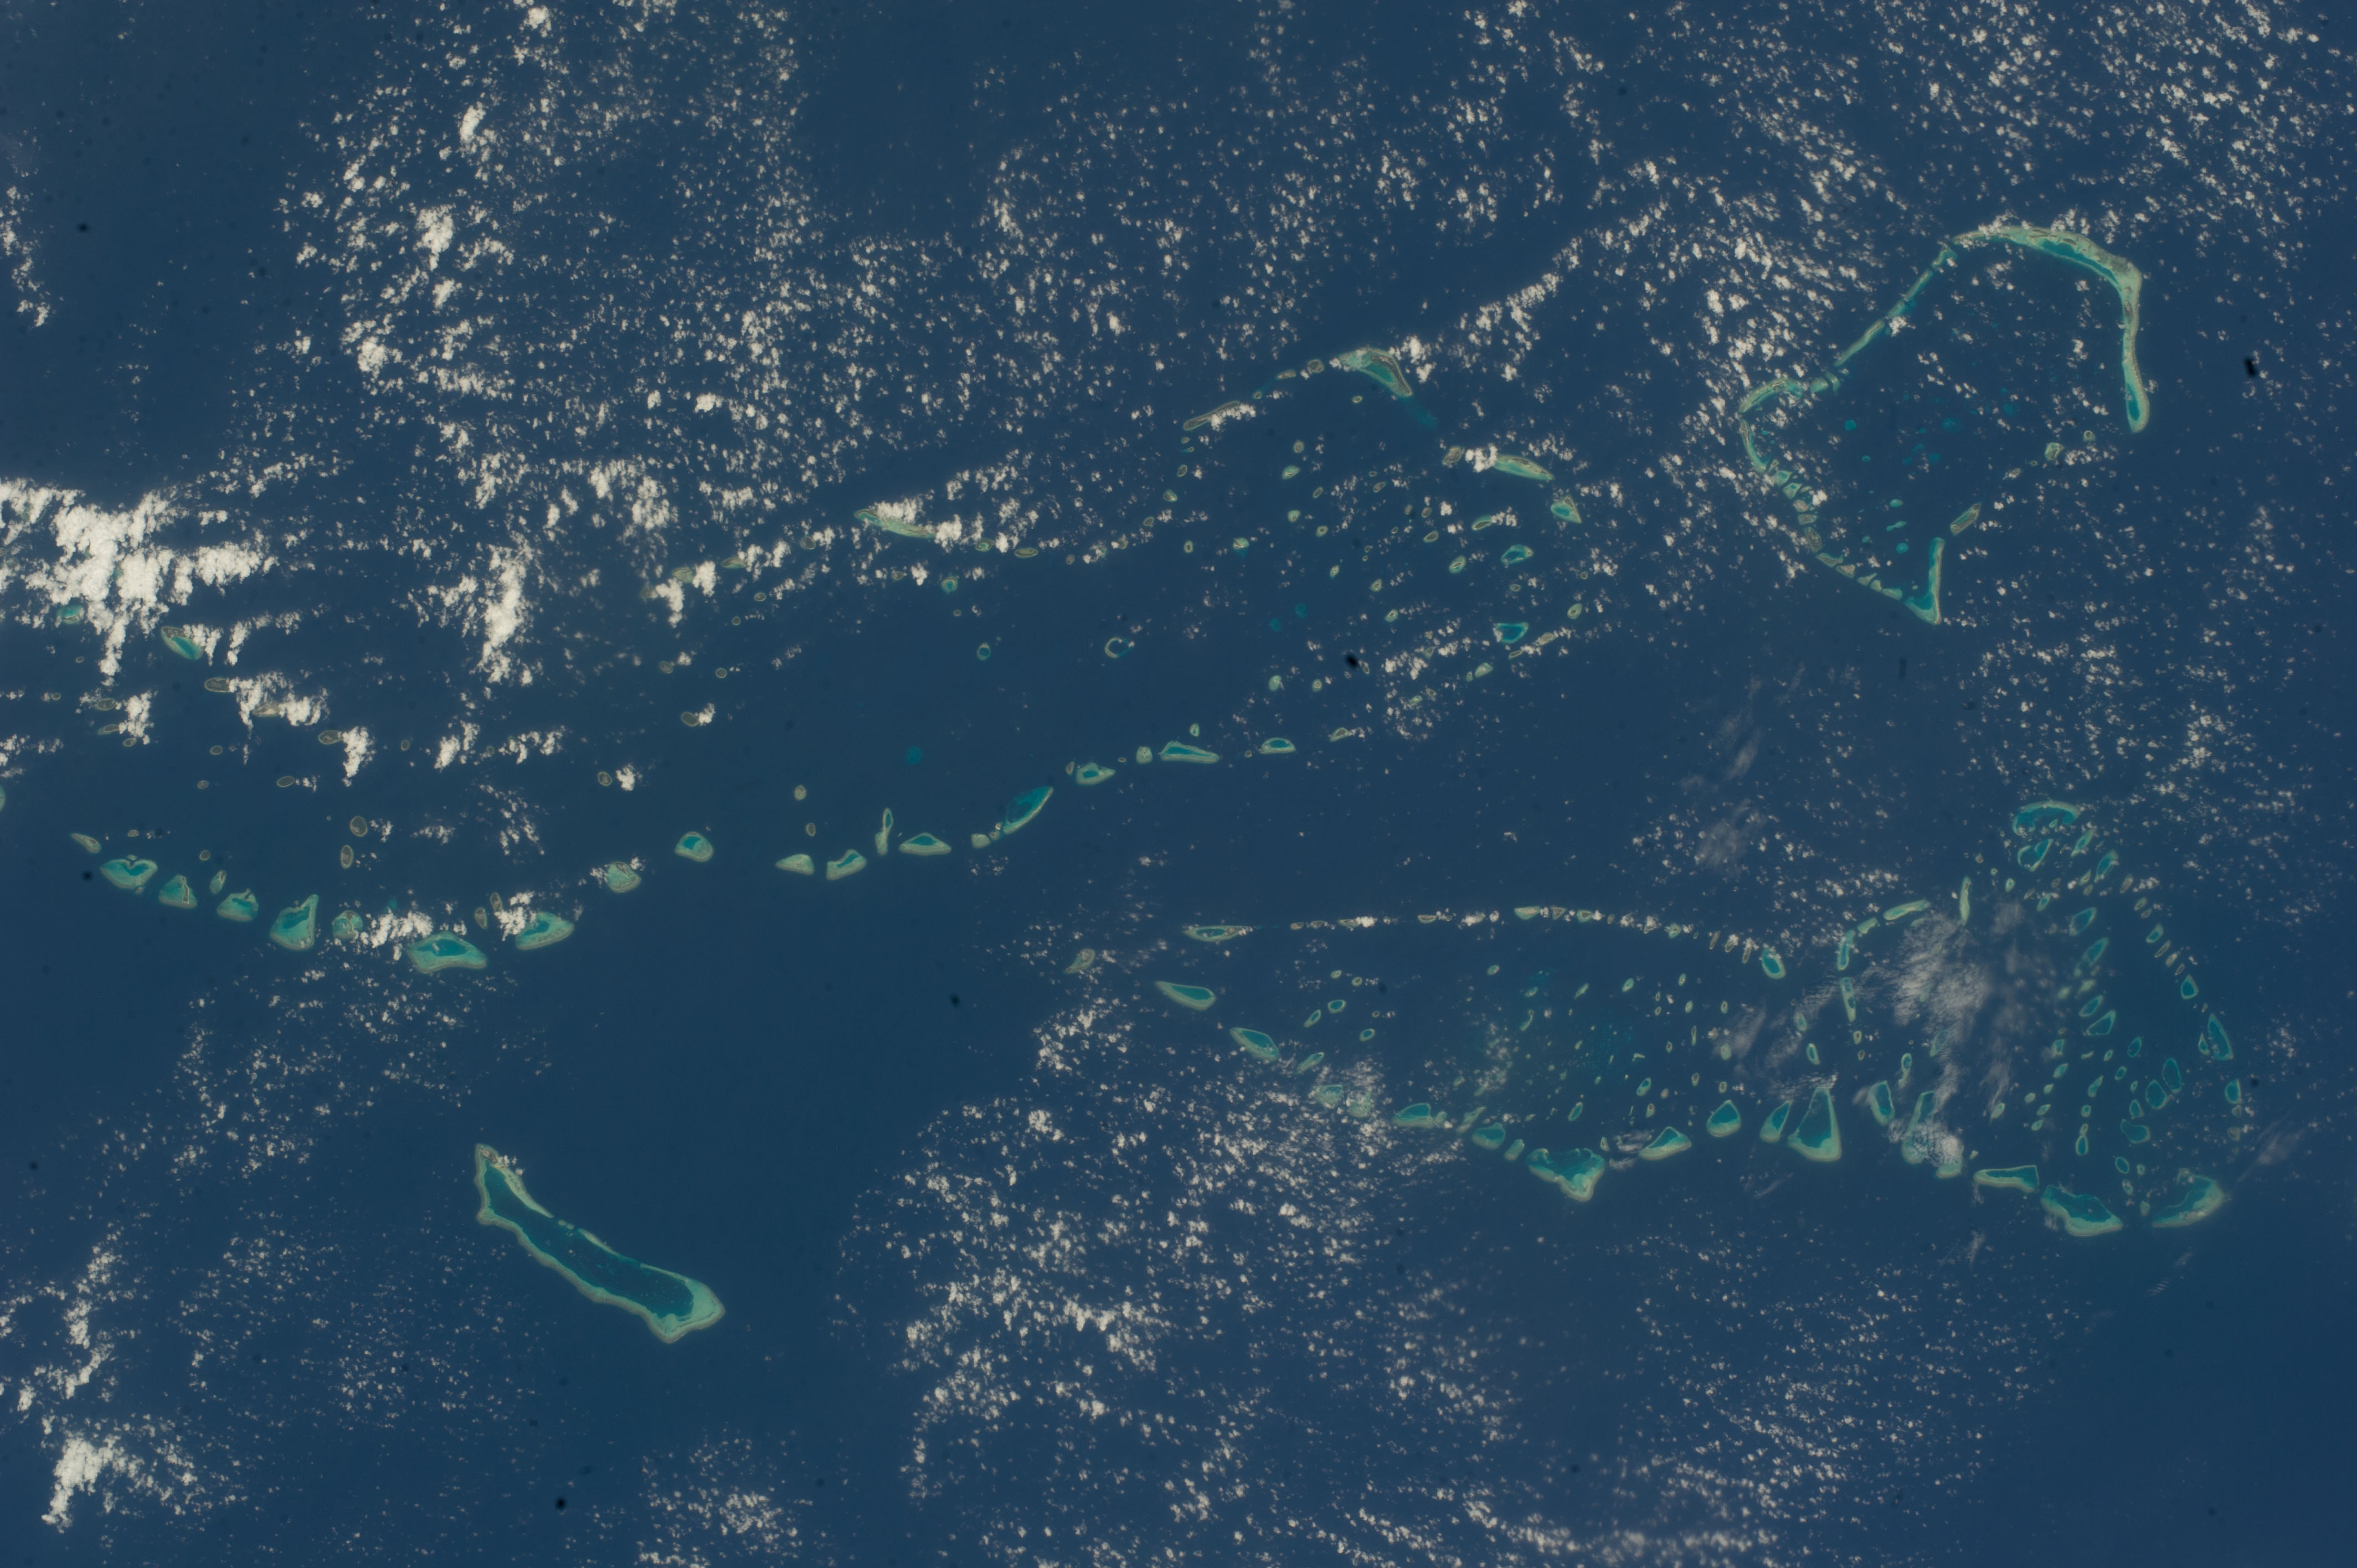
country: ARABIAN SEA
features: MALDIVES, ISLANDS, CORAL ISLANDS, MAKUNUDHOO
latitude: 5.9
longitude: 73.1
